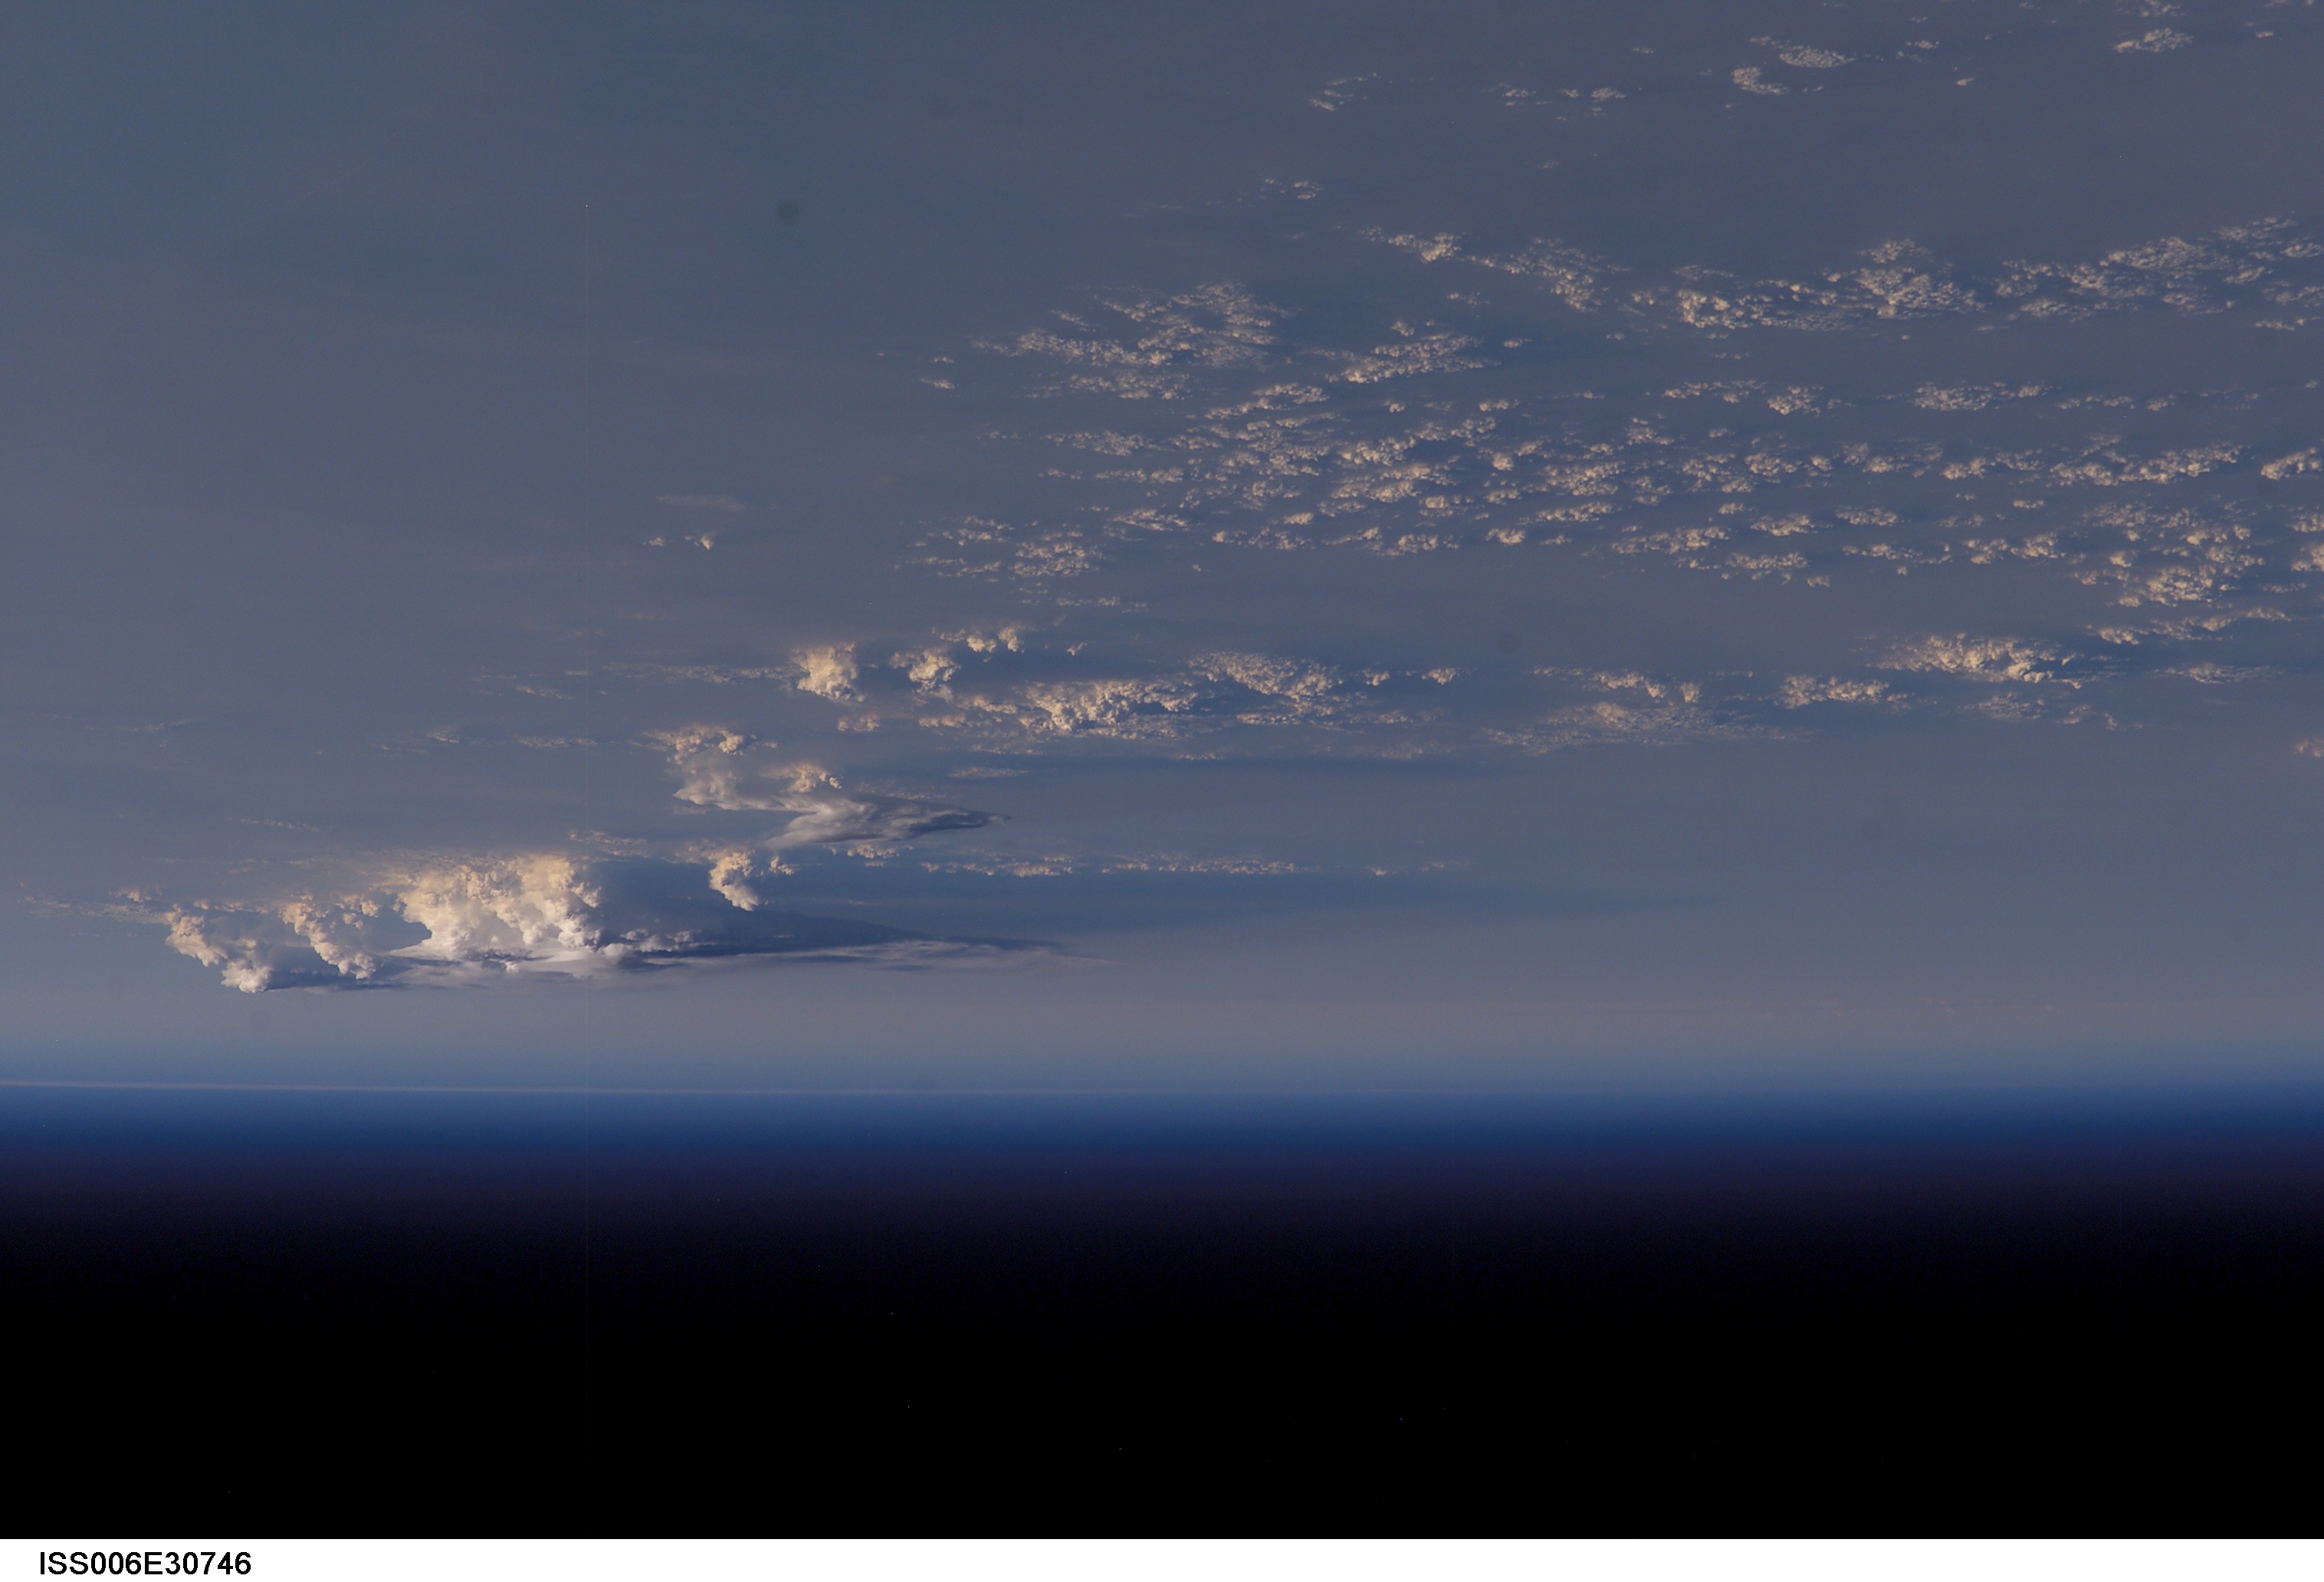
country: CLOUDS
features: PAN-CLOUDS, HAZE, SHADOWS
